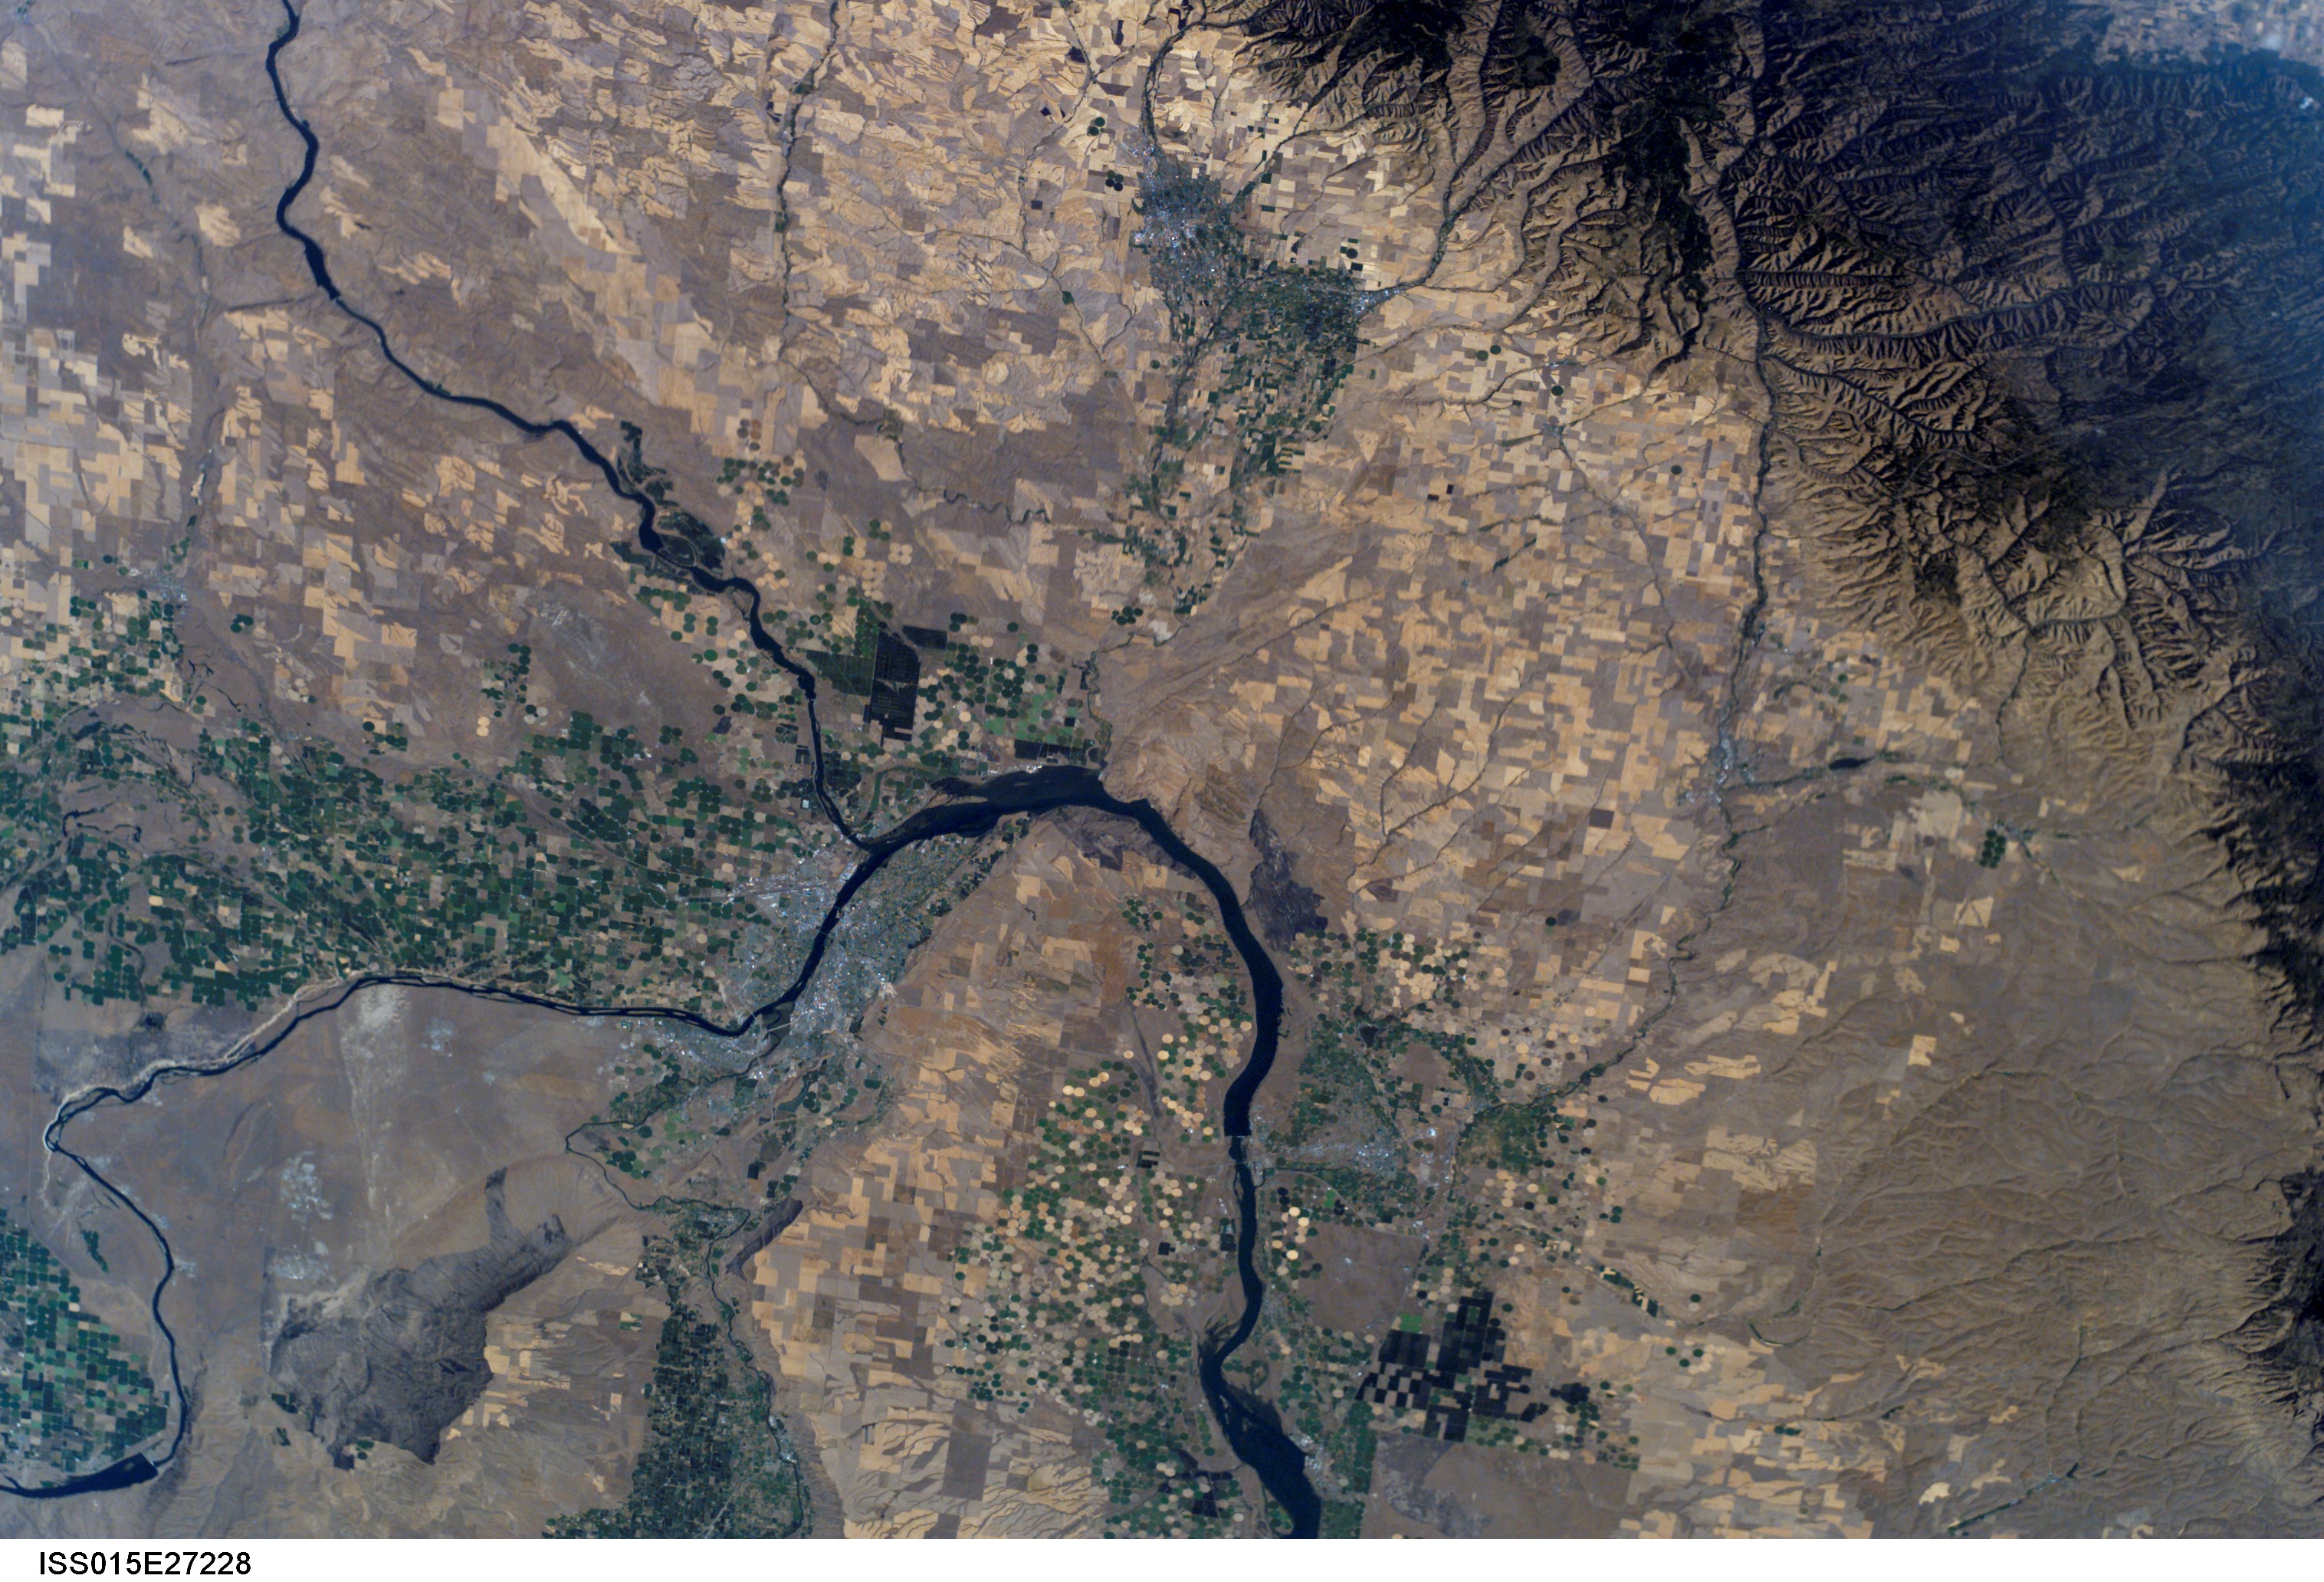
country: USA-WASHINGTON
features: TRI-CITIES, COLUMBIA R., SNAKE R., AGR.
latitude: 46.0
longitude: -119.0
